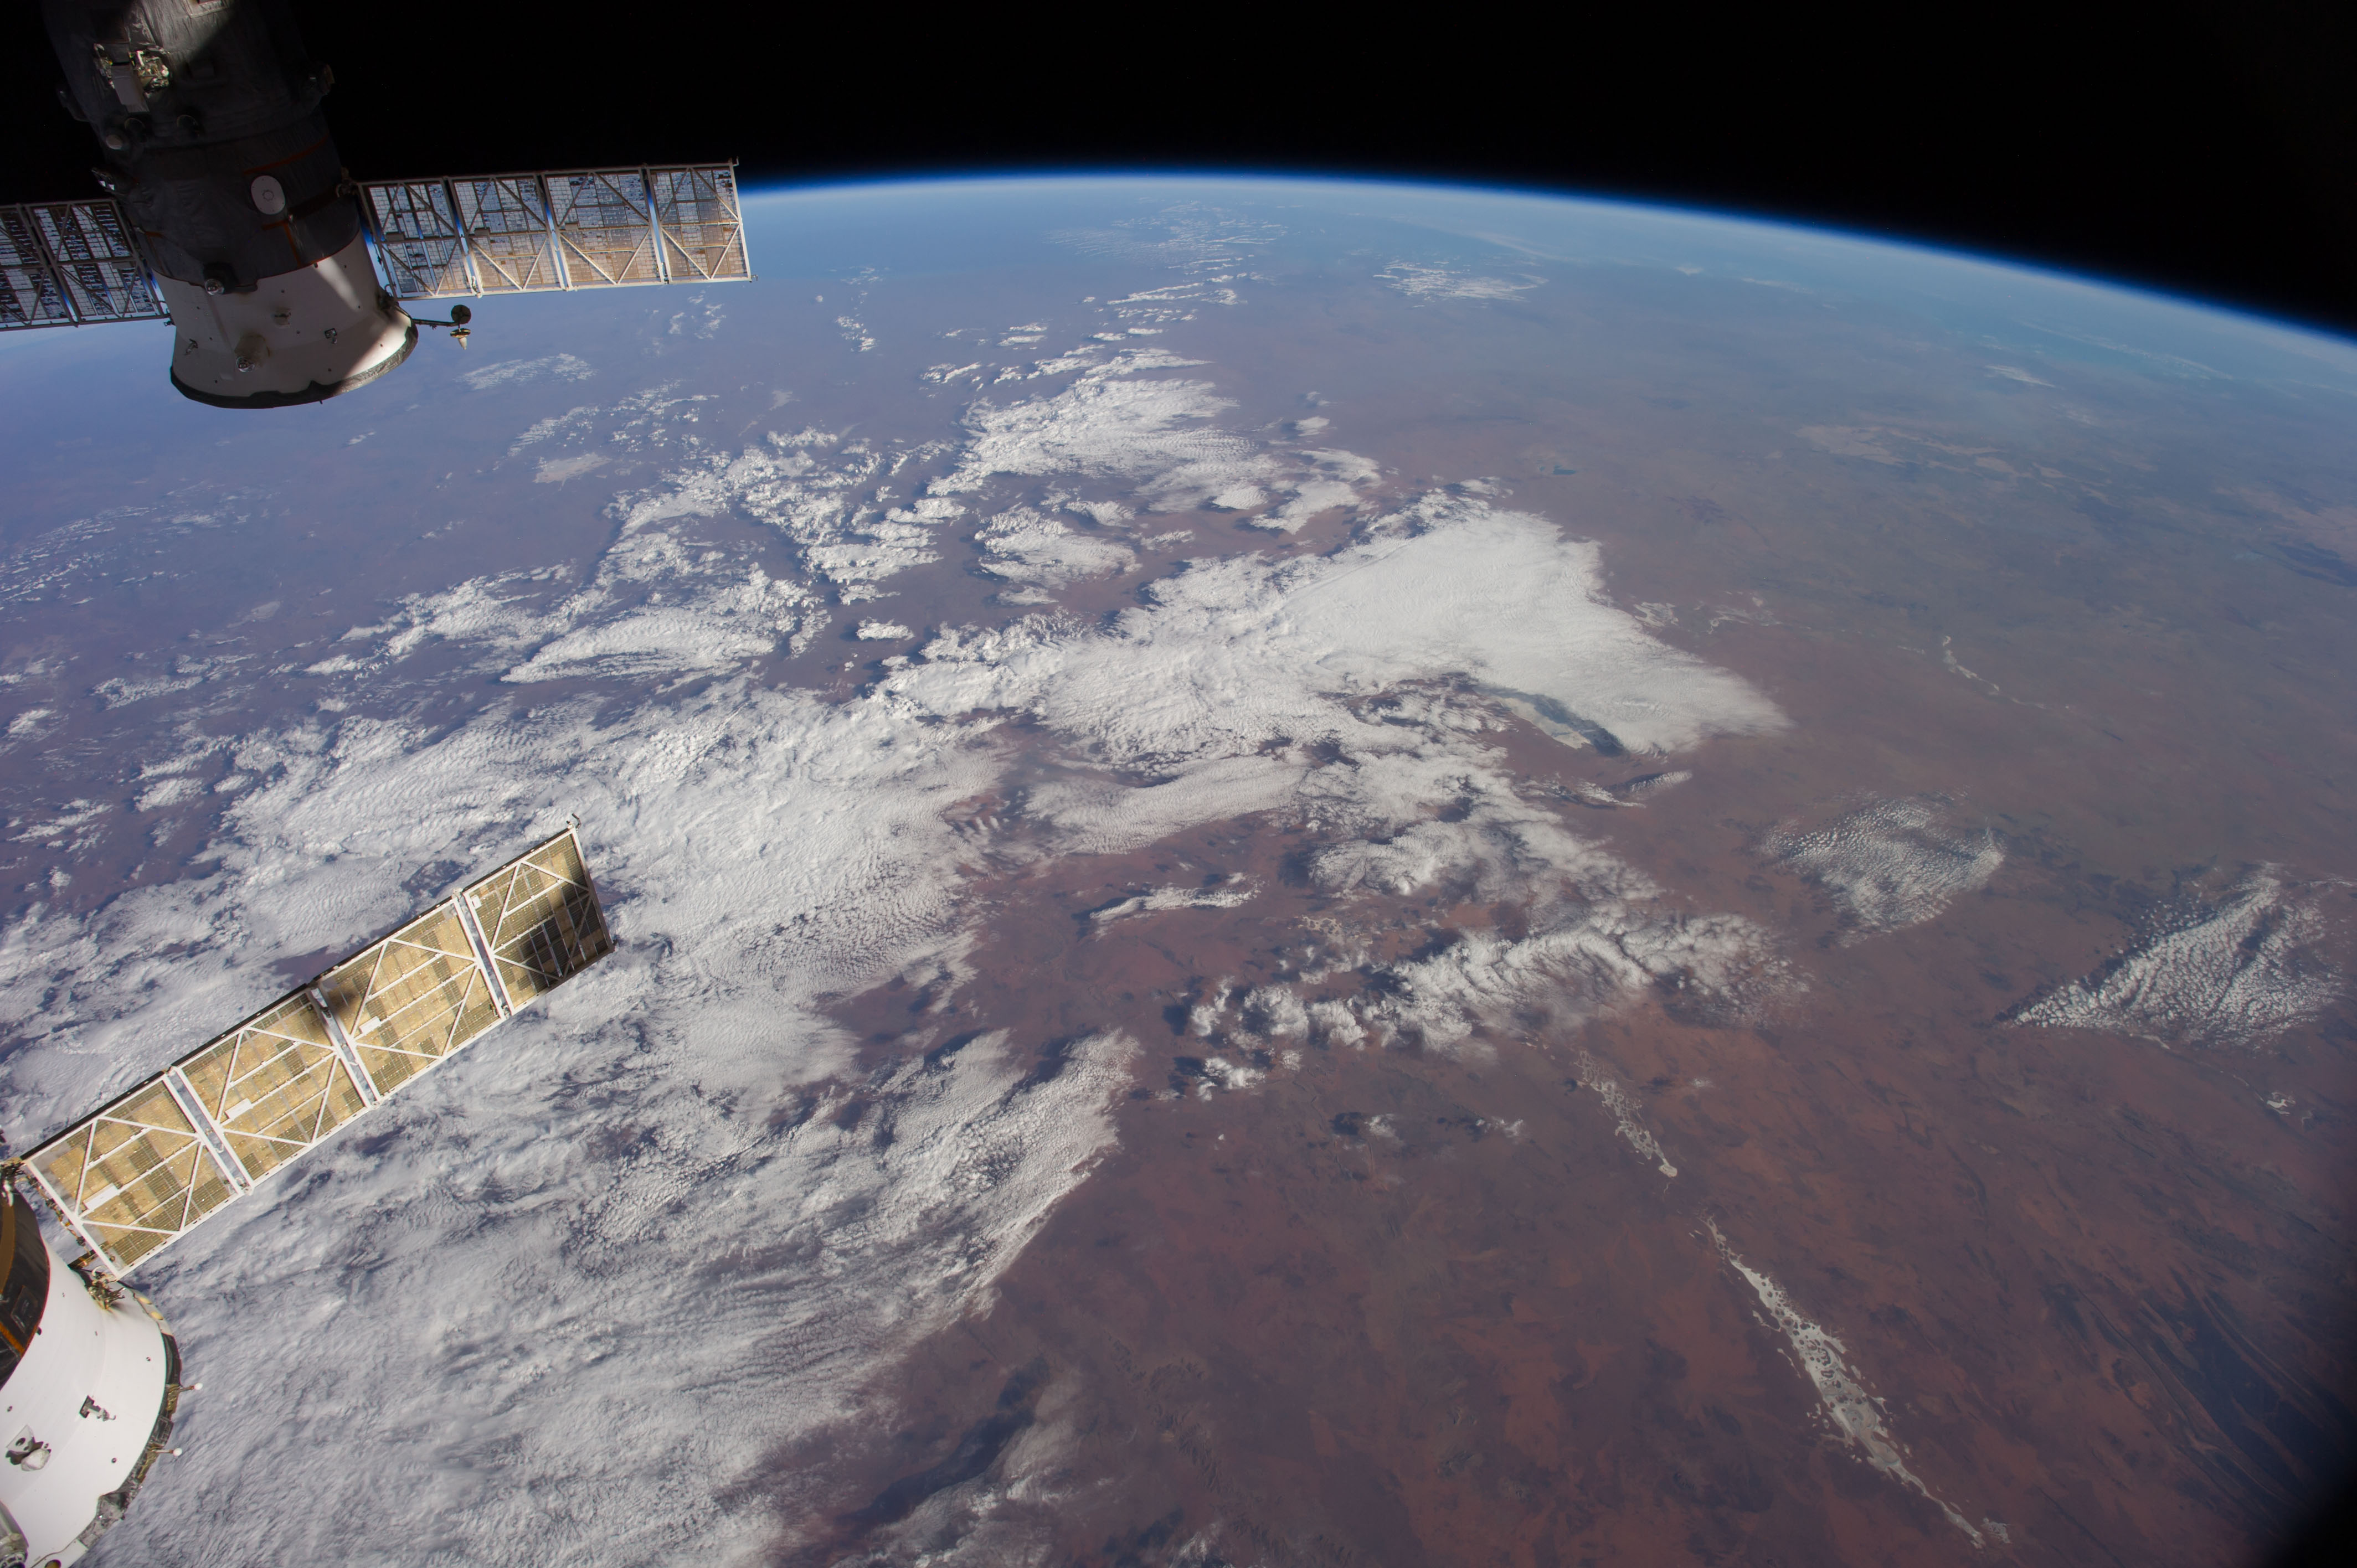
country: AUSTRALIA-WA
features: L. AMADEUS, L. MACKAY, L. GREGORY, GIBSON DES., GREAT SANDY DES., ATMOPSHERIC LIMB
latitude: -24.0
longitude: 127.5
